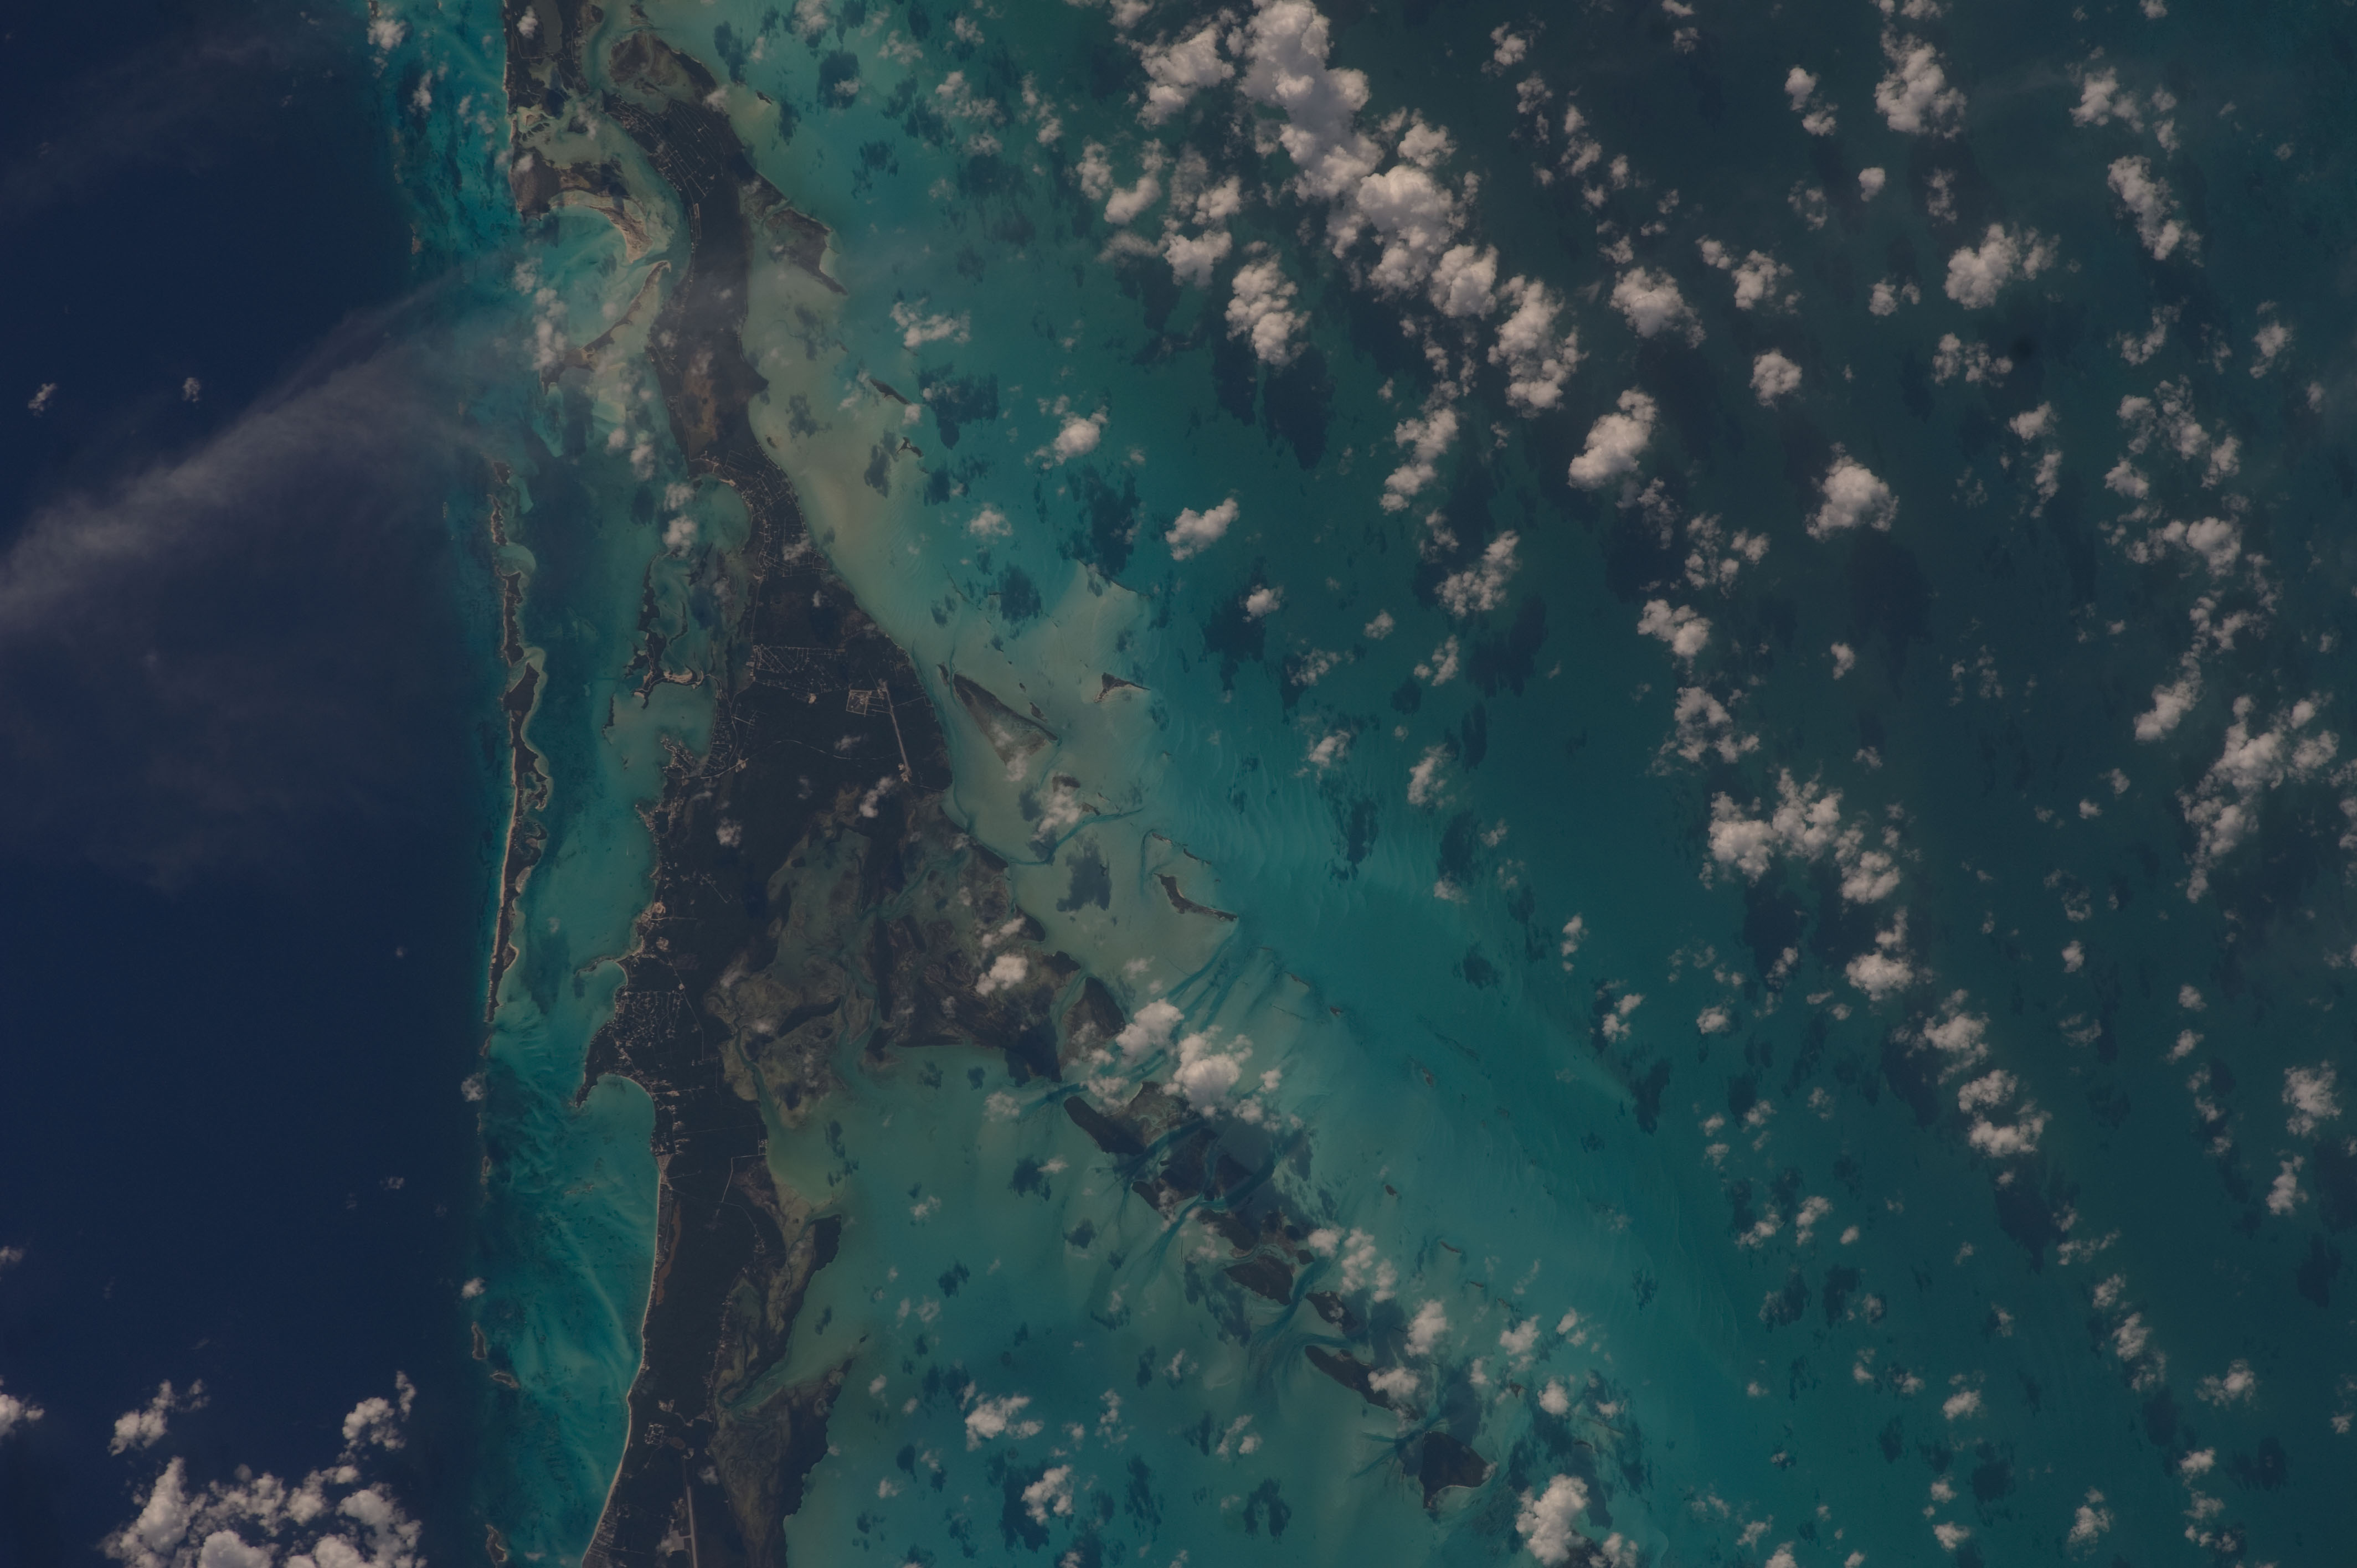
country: BAHAMAS
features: REEFS, GREAT EXUMA I., AIRPORT, GEORGE TOWN
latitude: 23.4
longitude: -75.7
